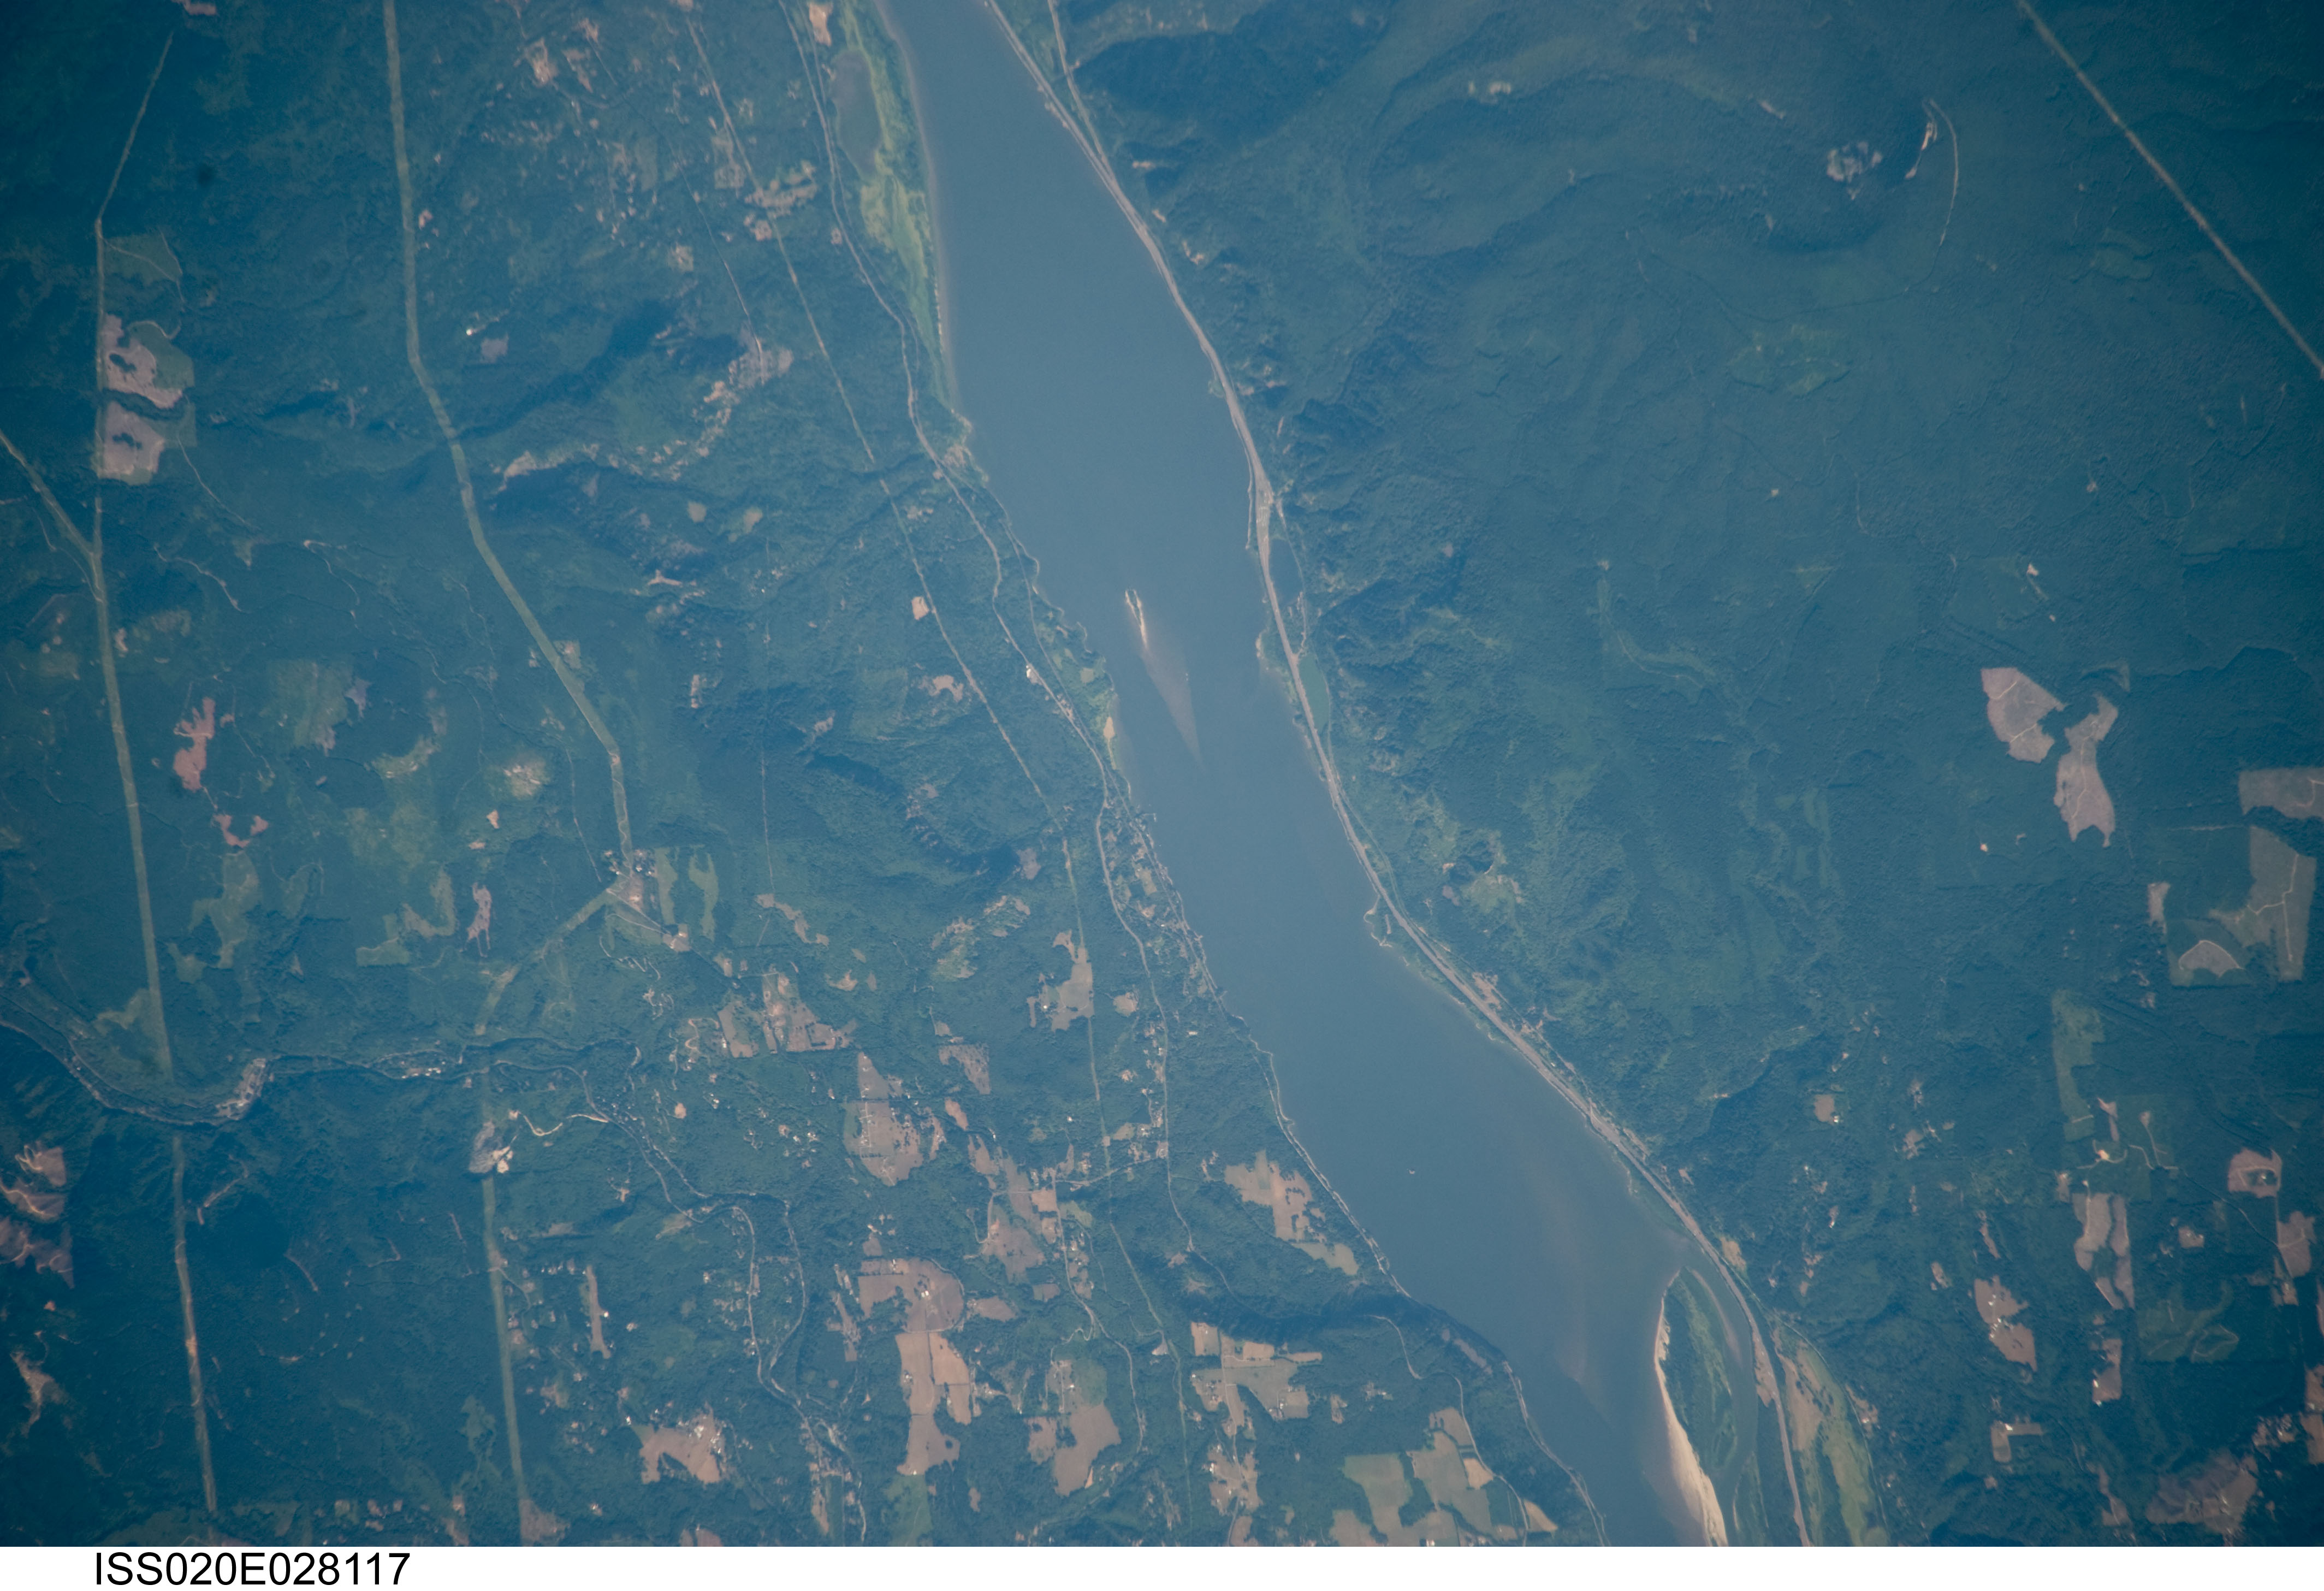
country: USA-WASHINGTON
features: COLUMBIA R., SKAMANIA I., FOREST, AGR.
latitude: 45.6
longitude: -122.2
